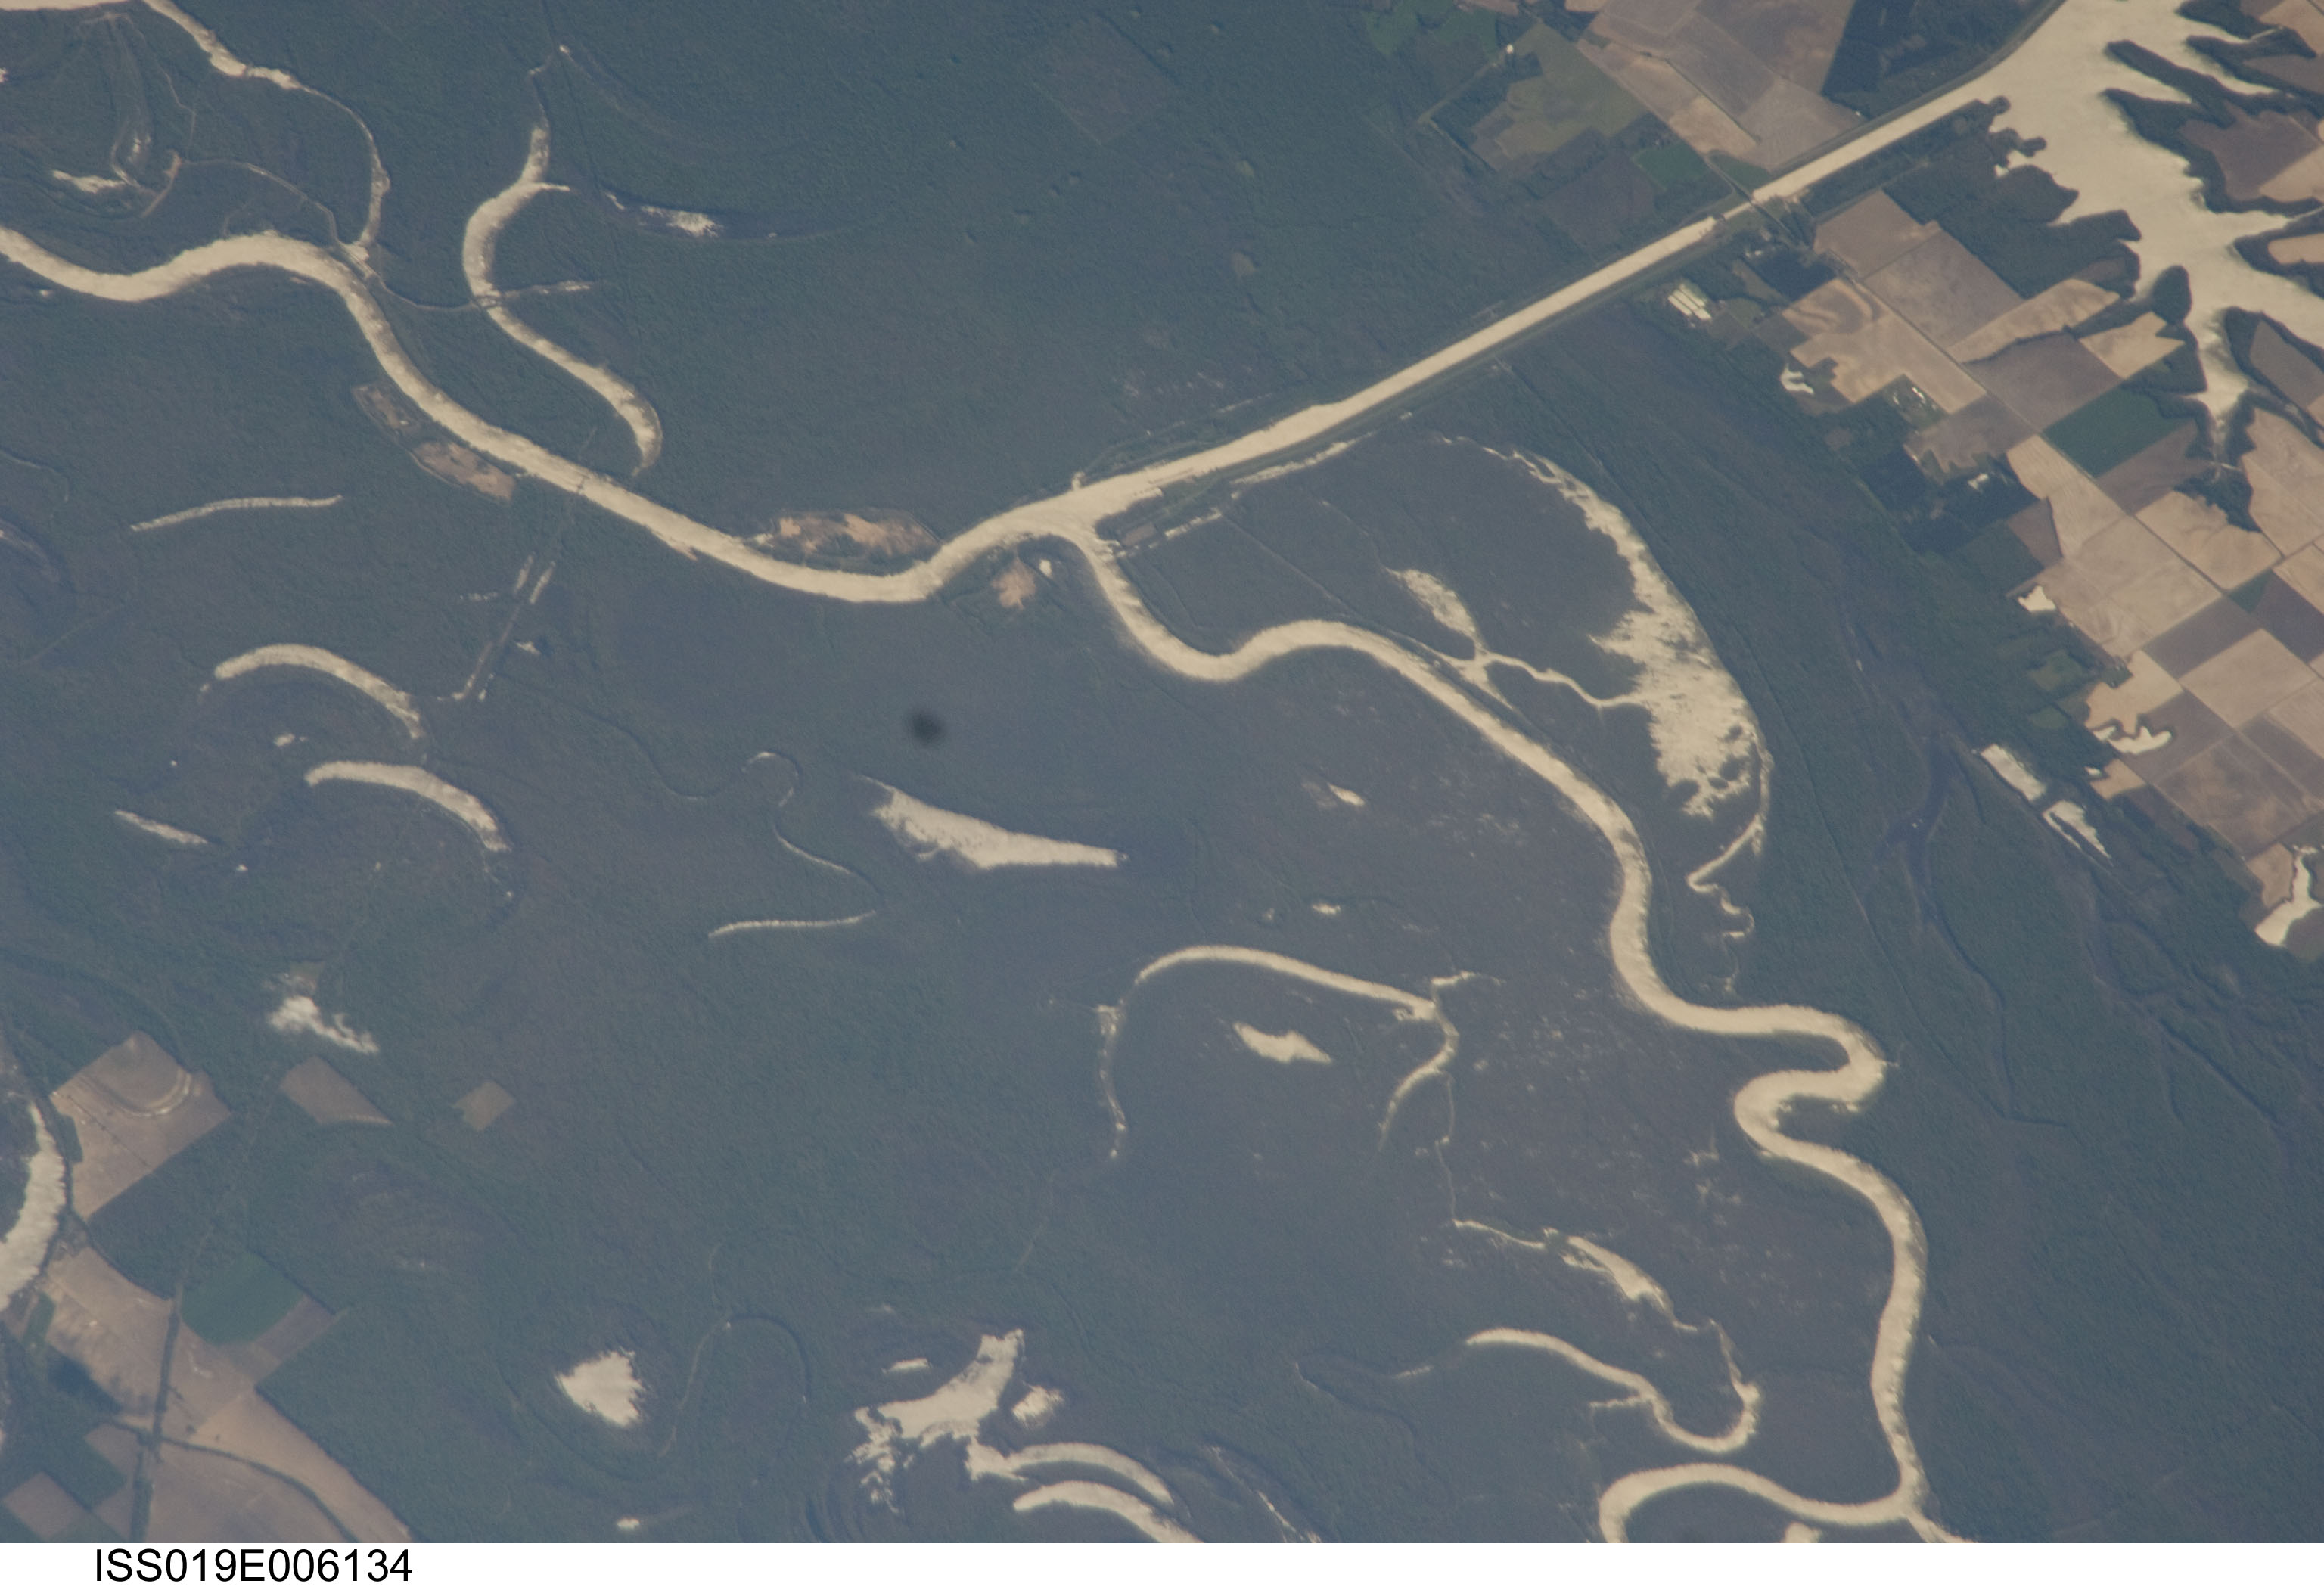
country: USA-ARKANSAS
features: MARSH AND CHANNELS WEST OF MISSISSIPPI
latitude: 34.0
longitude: -91.2
